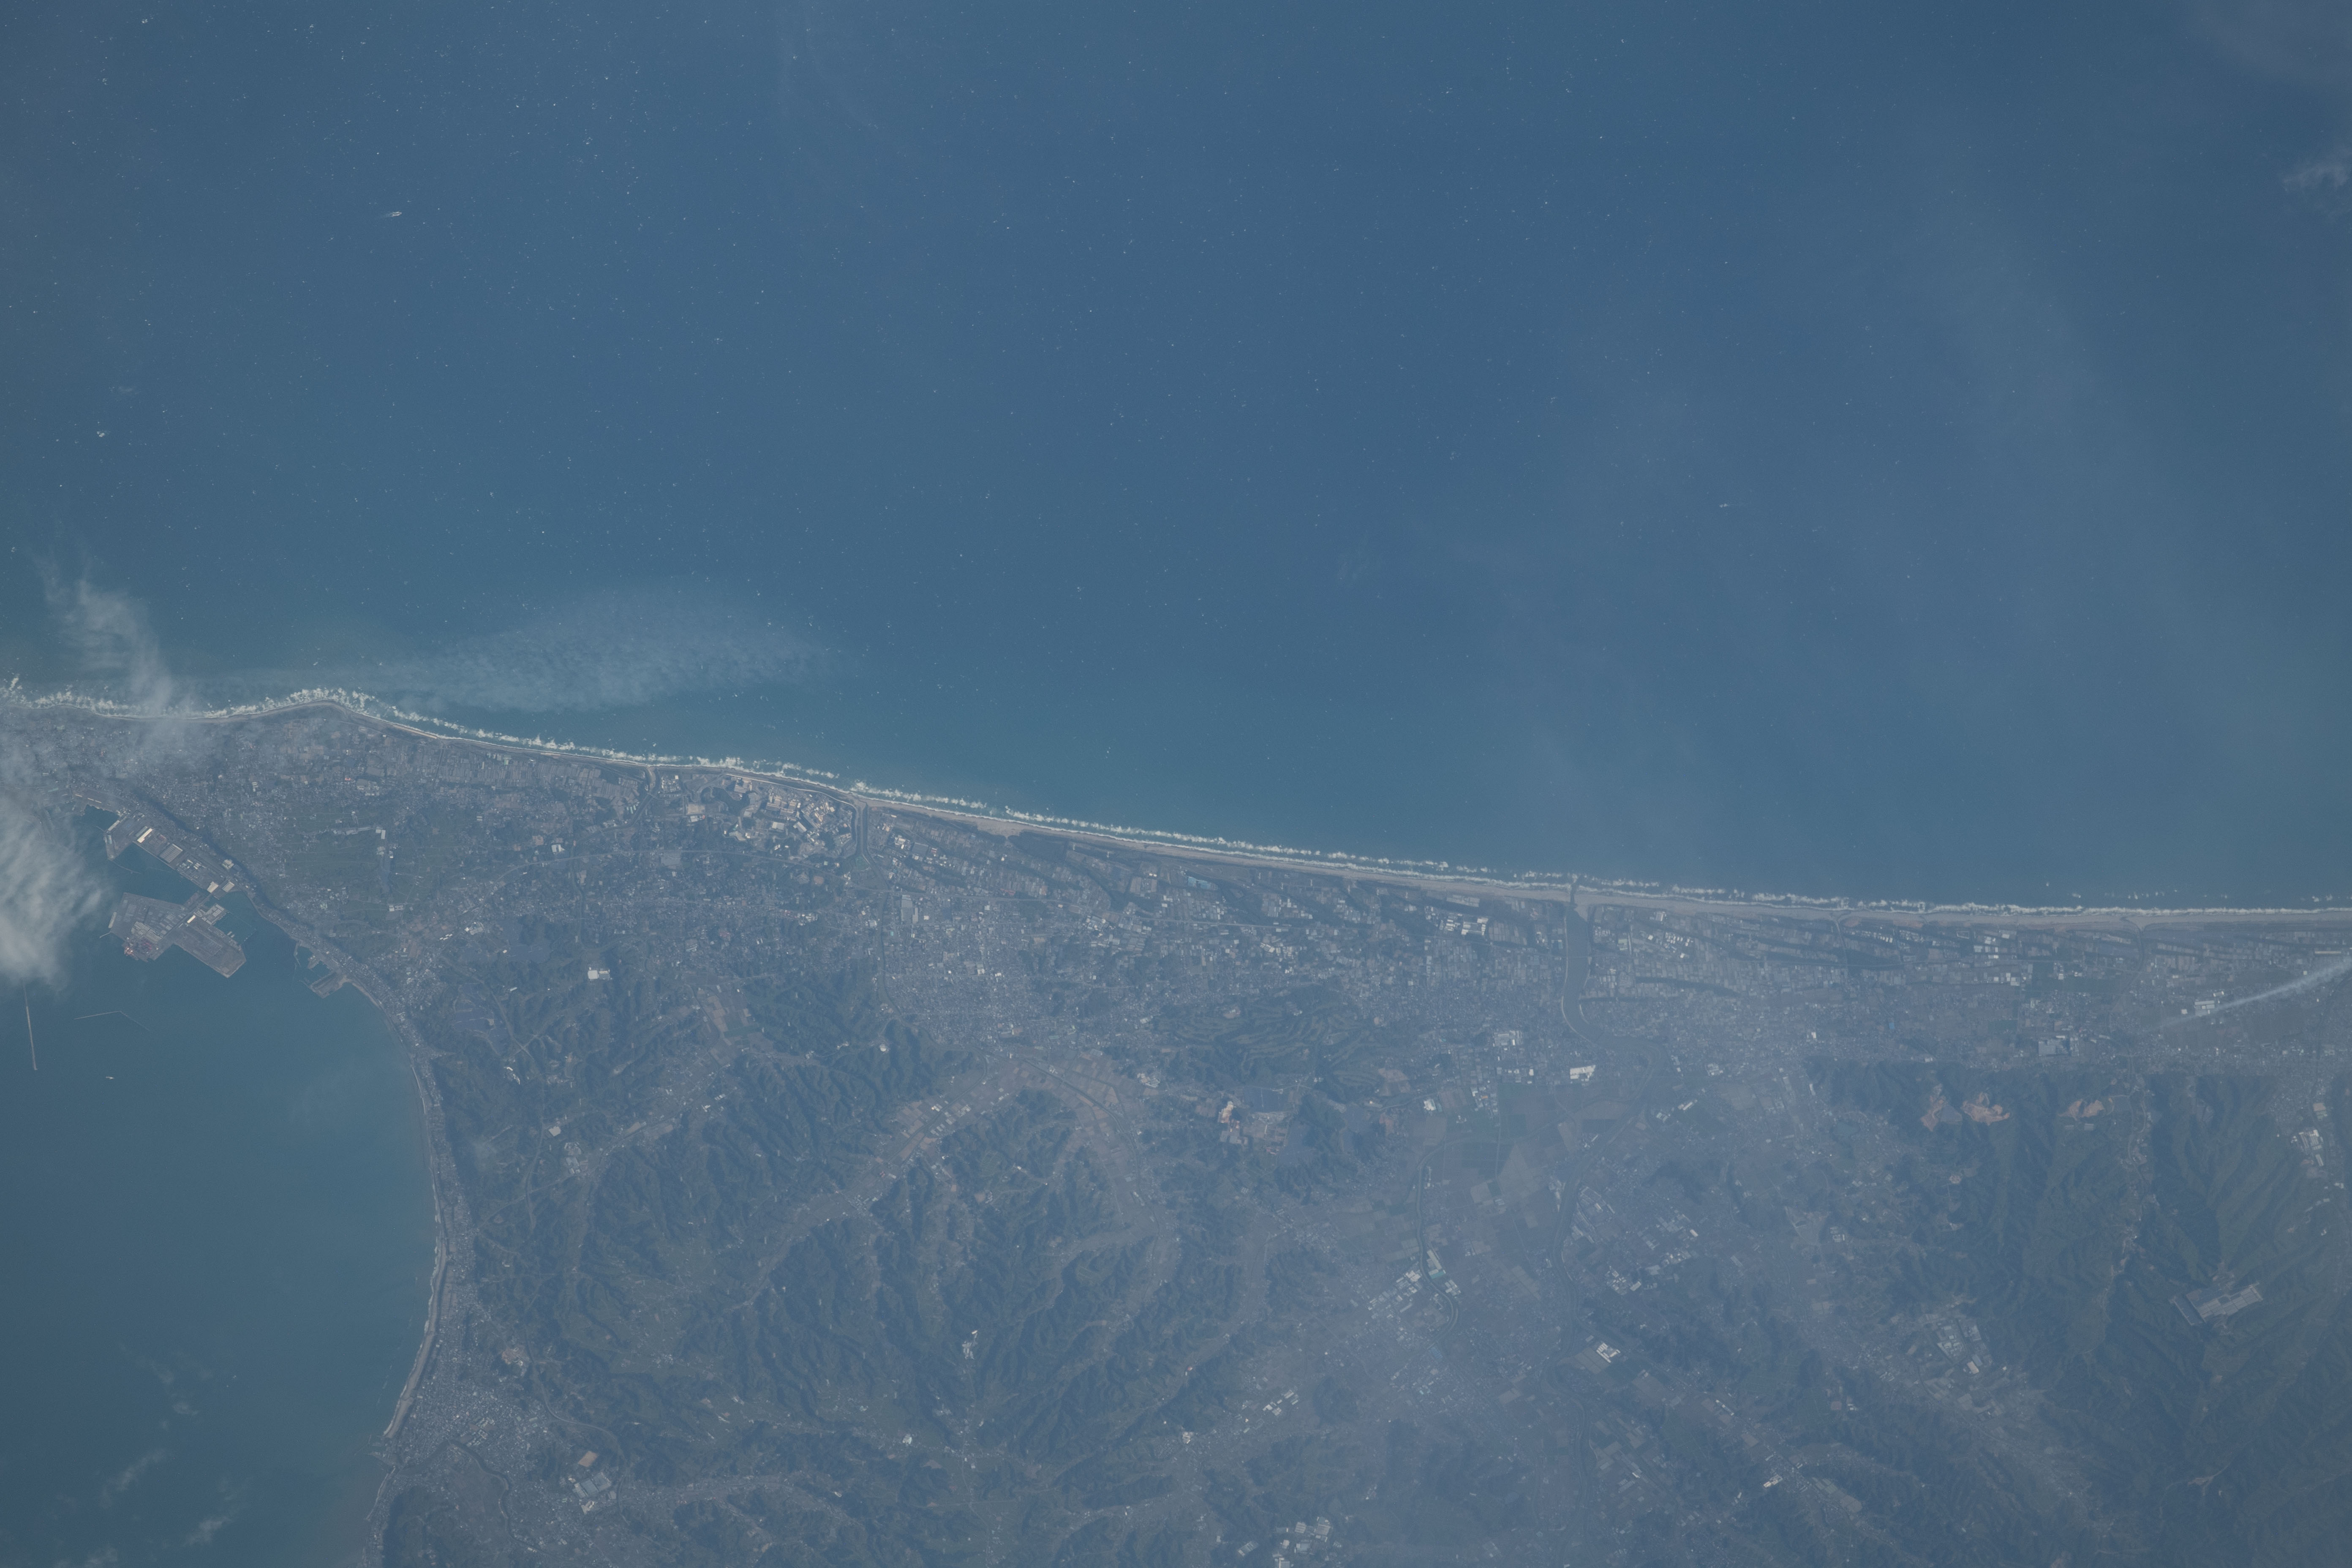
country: JAPAN
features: OMAEZAKI CITY
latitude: 34.6
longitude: 138.1
